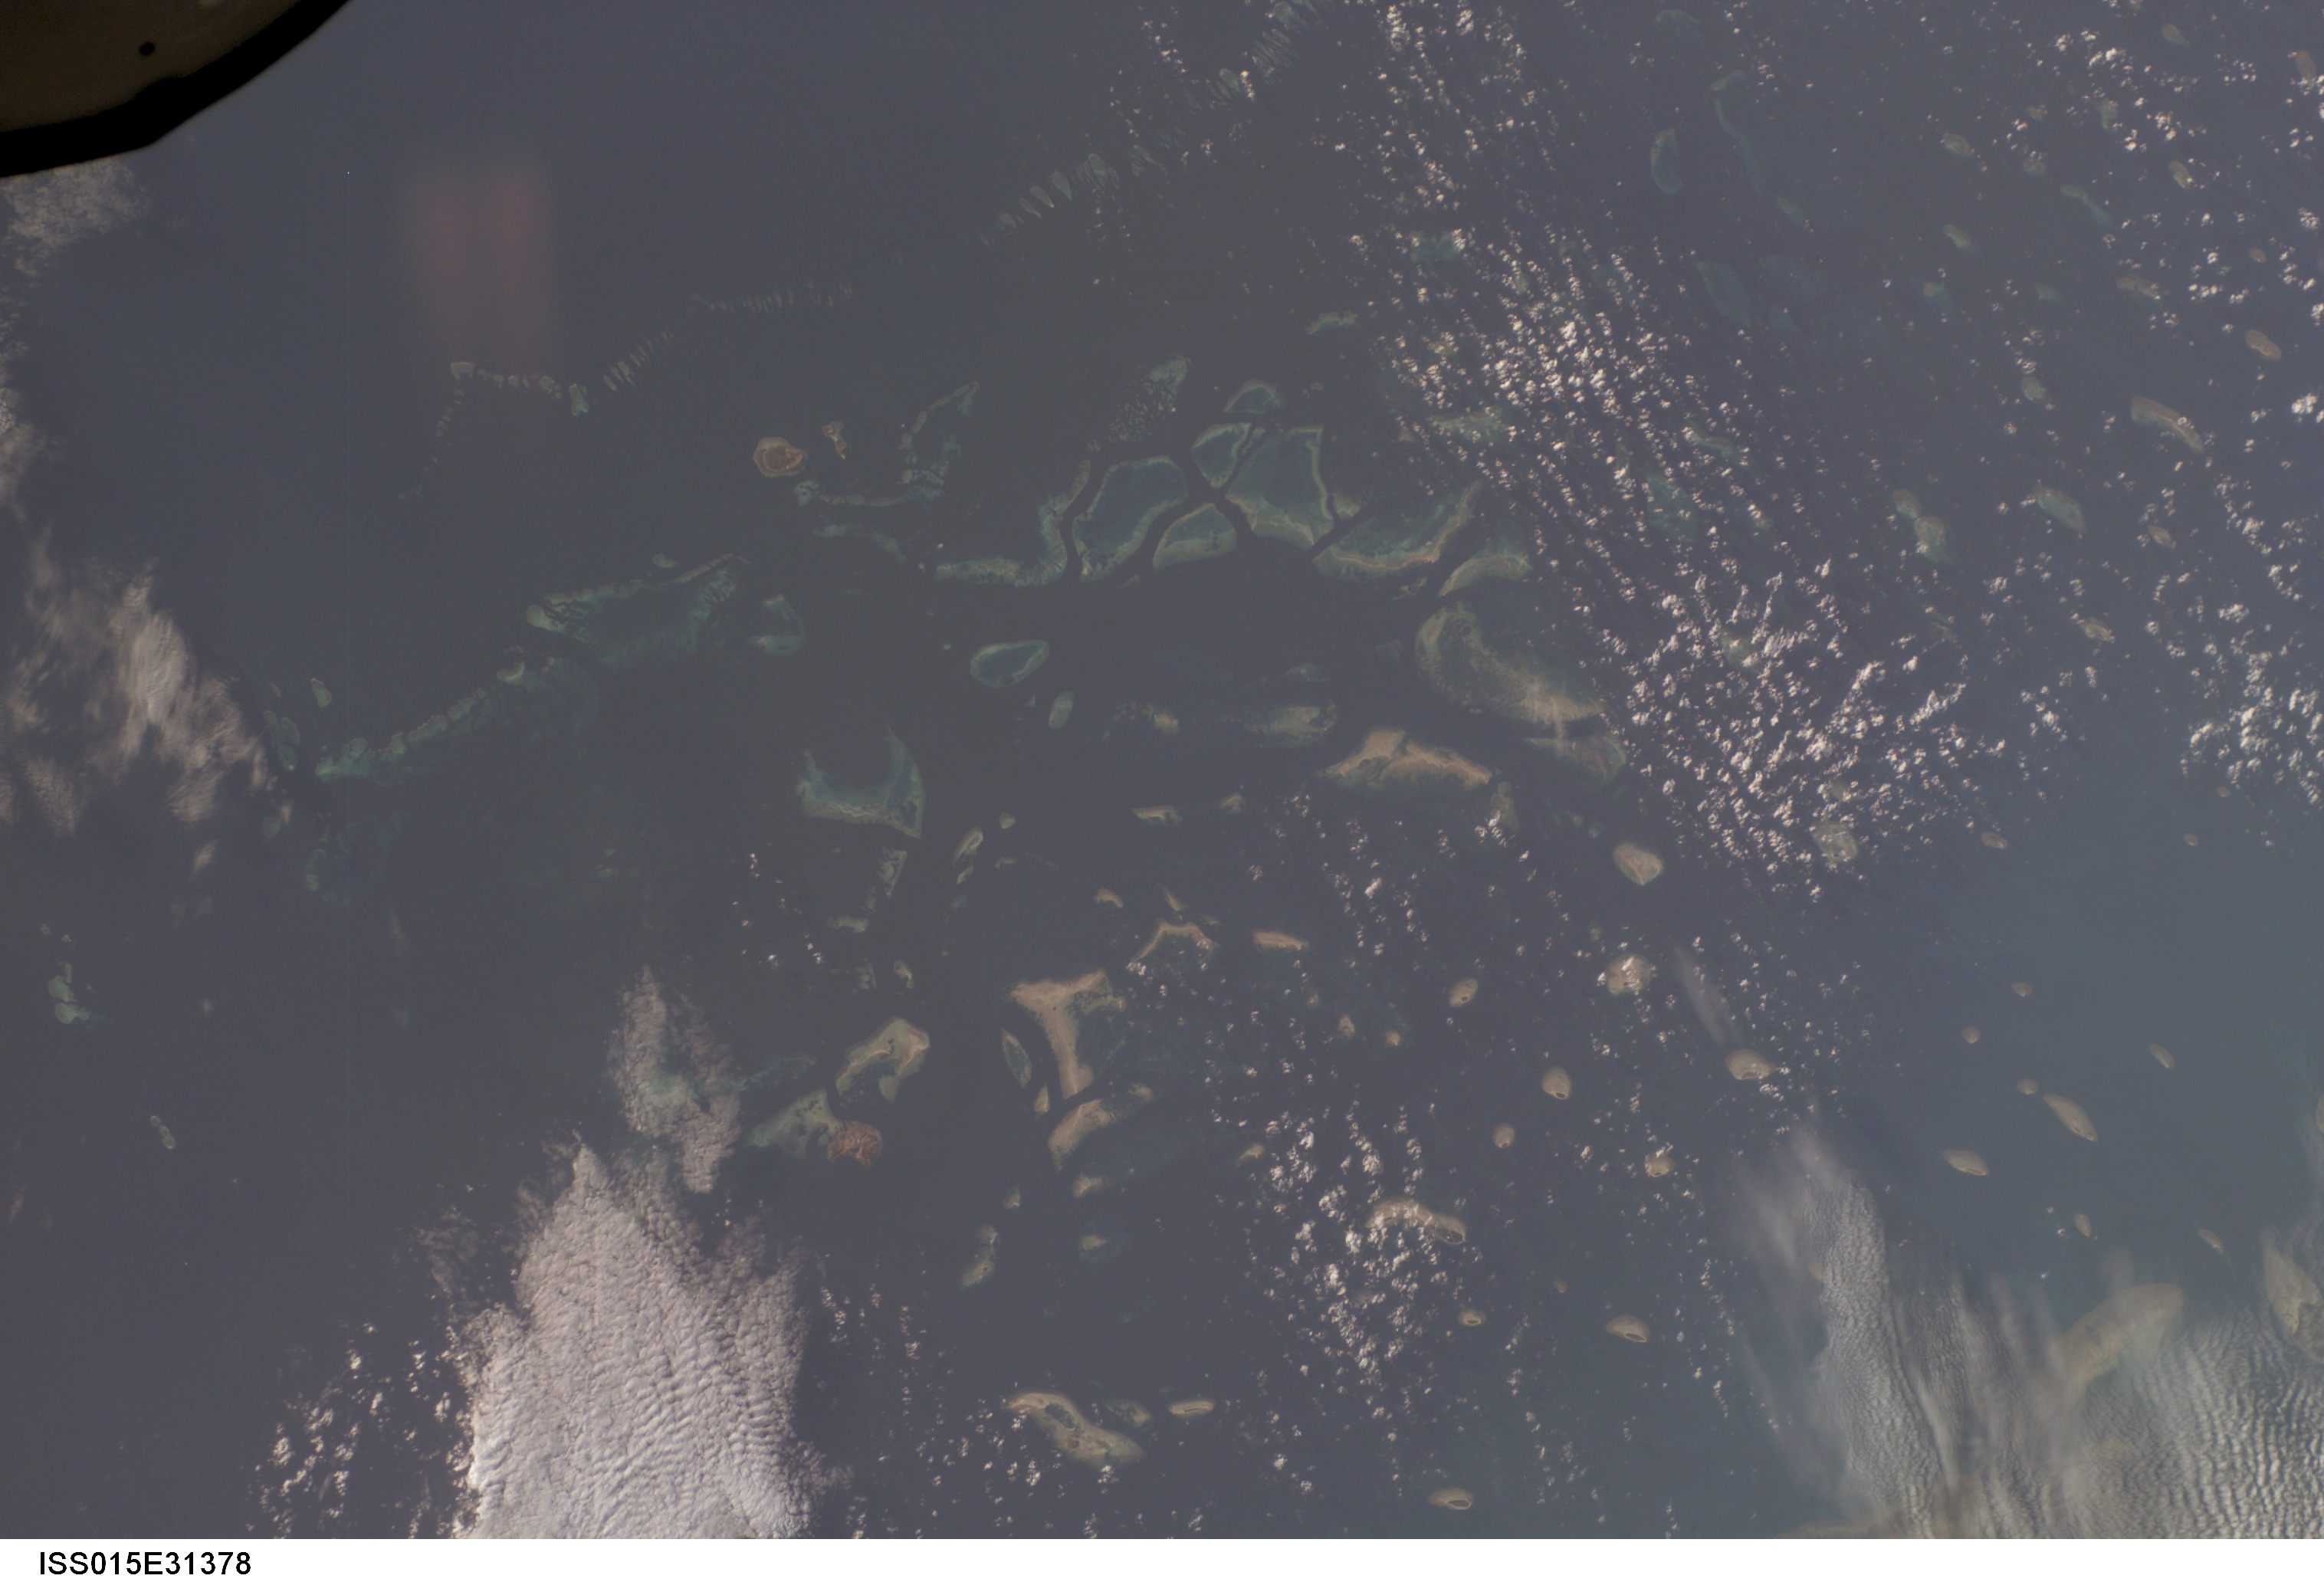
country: CORAL SEA
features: MURRAY I., GREAT BARRIER REEF
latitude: -10.0
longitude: 143.5
